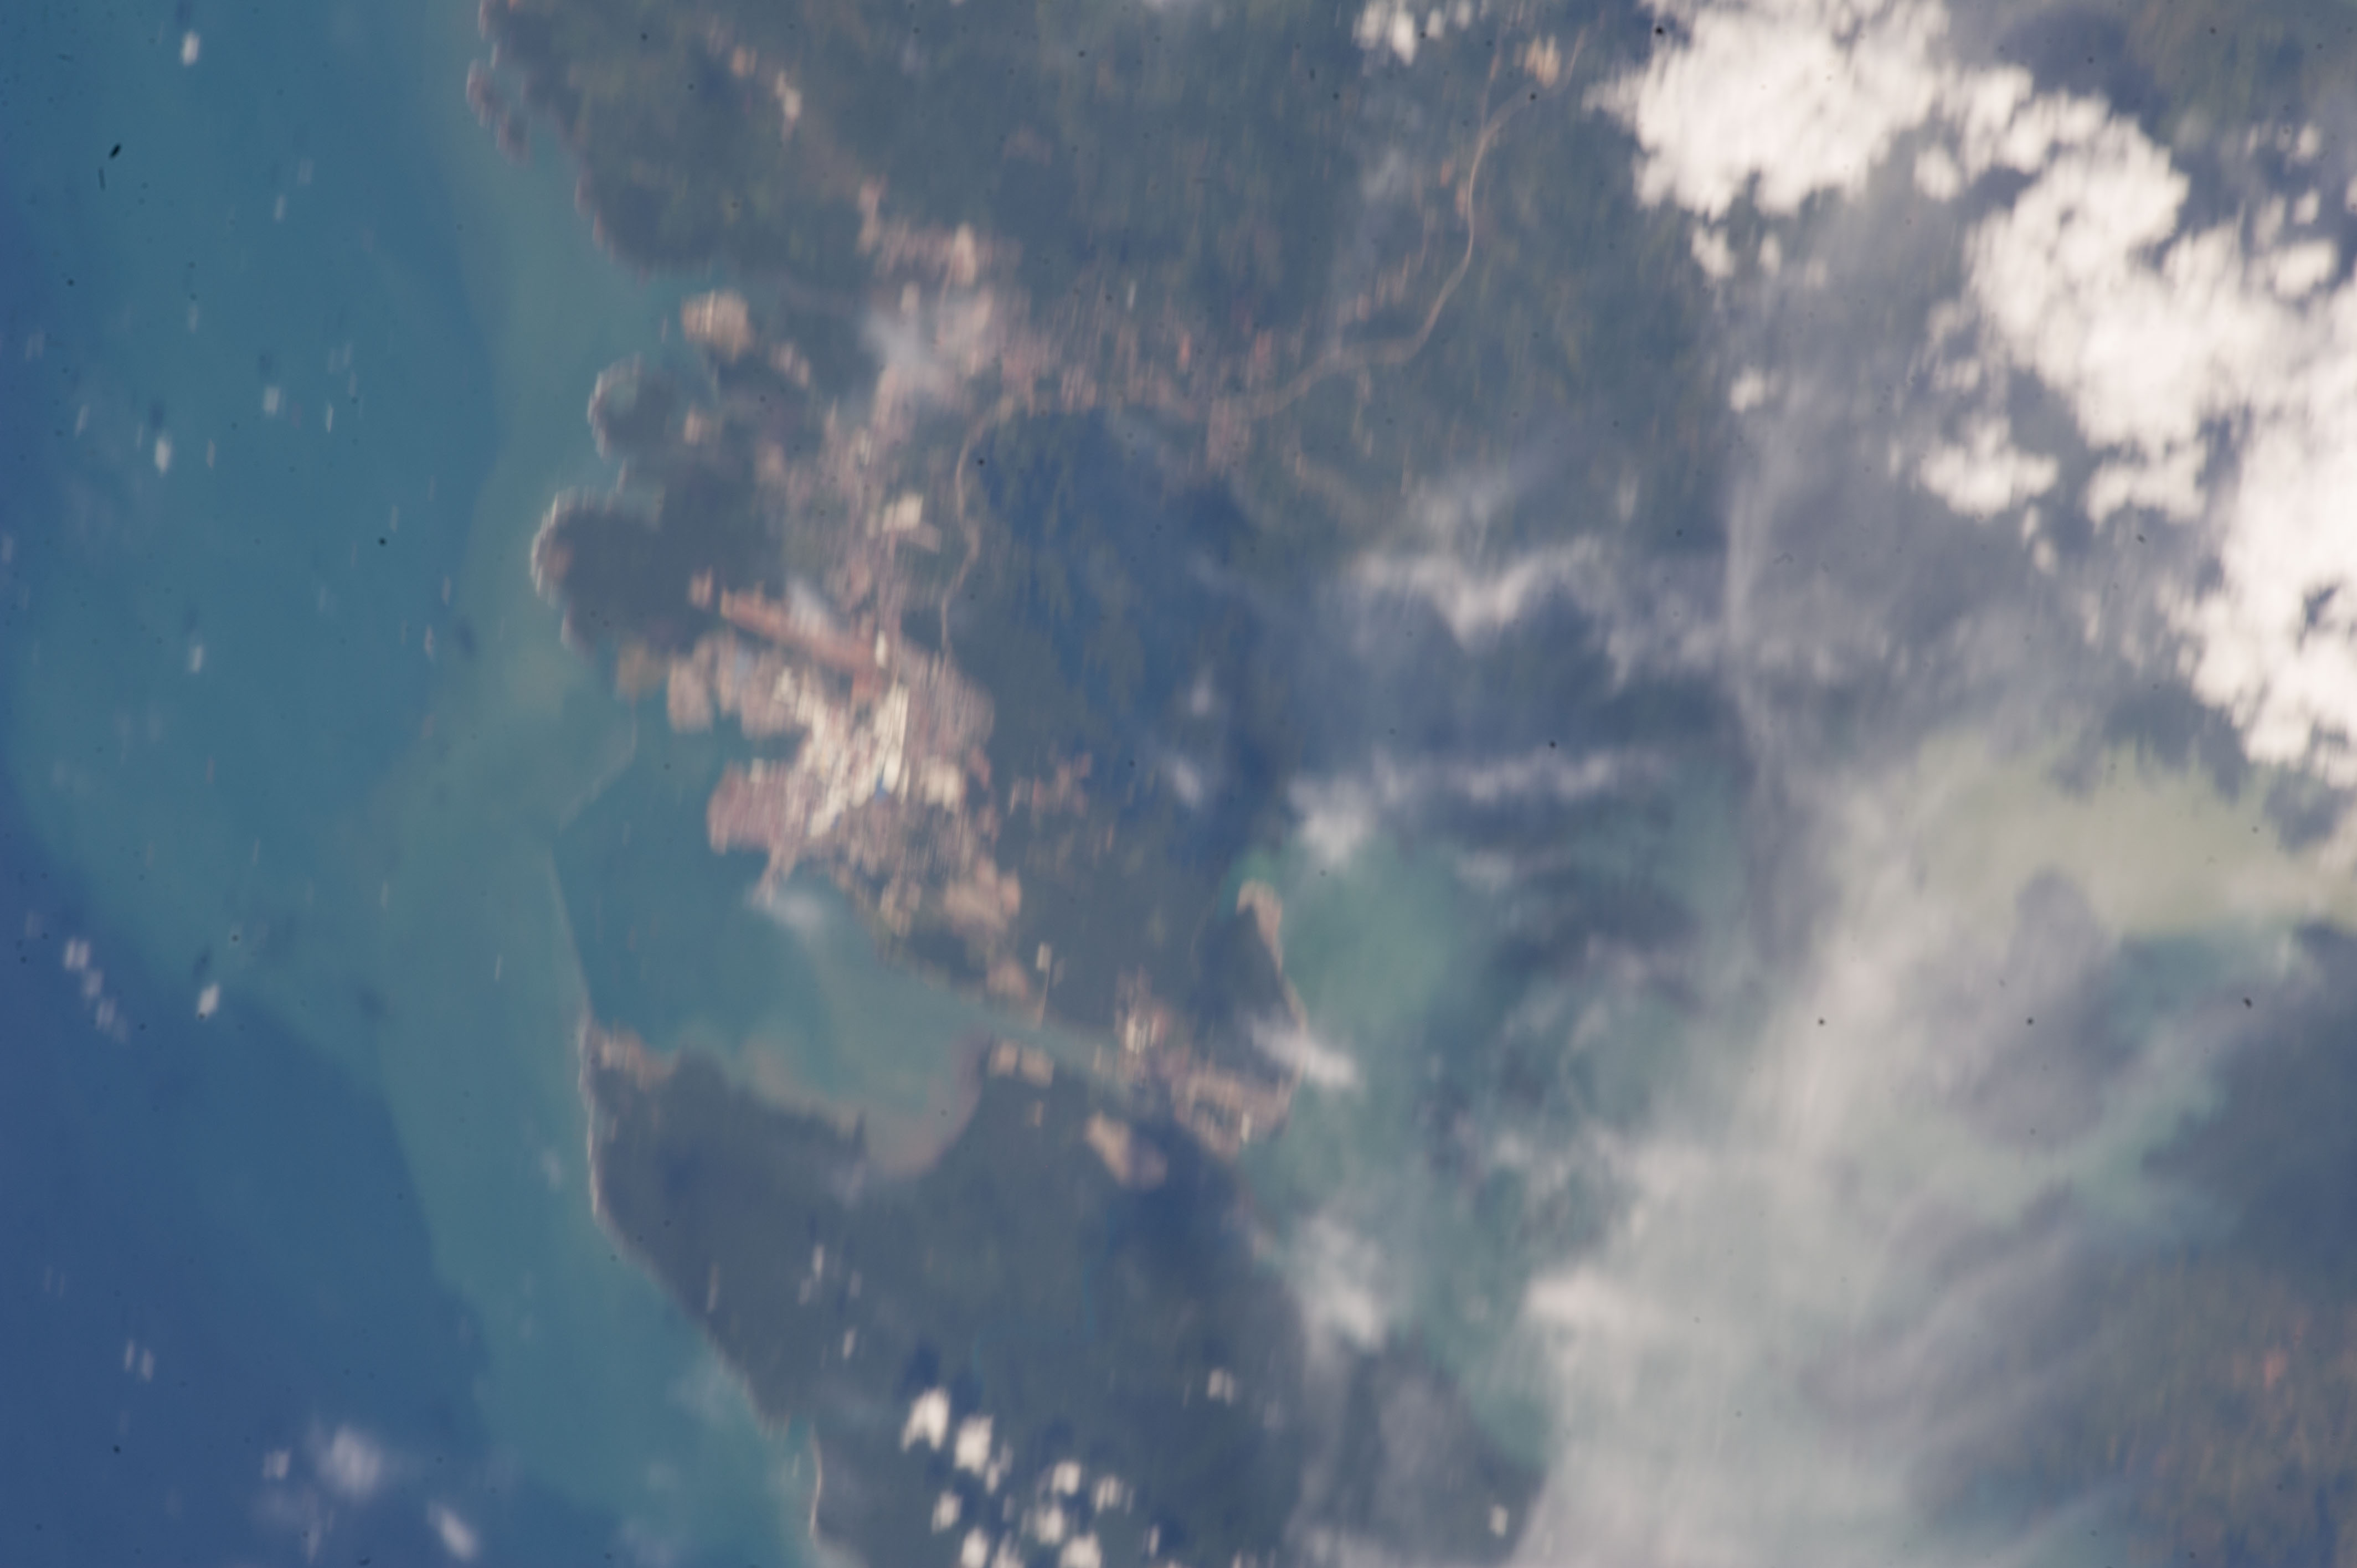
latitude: 9.5
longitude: -80.0
